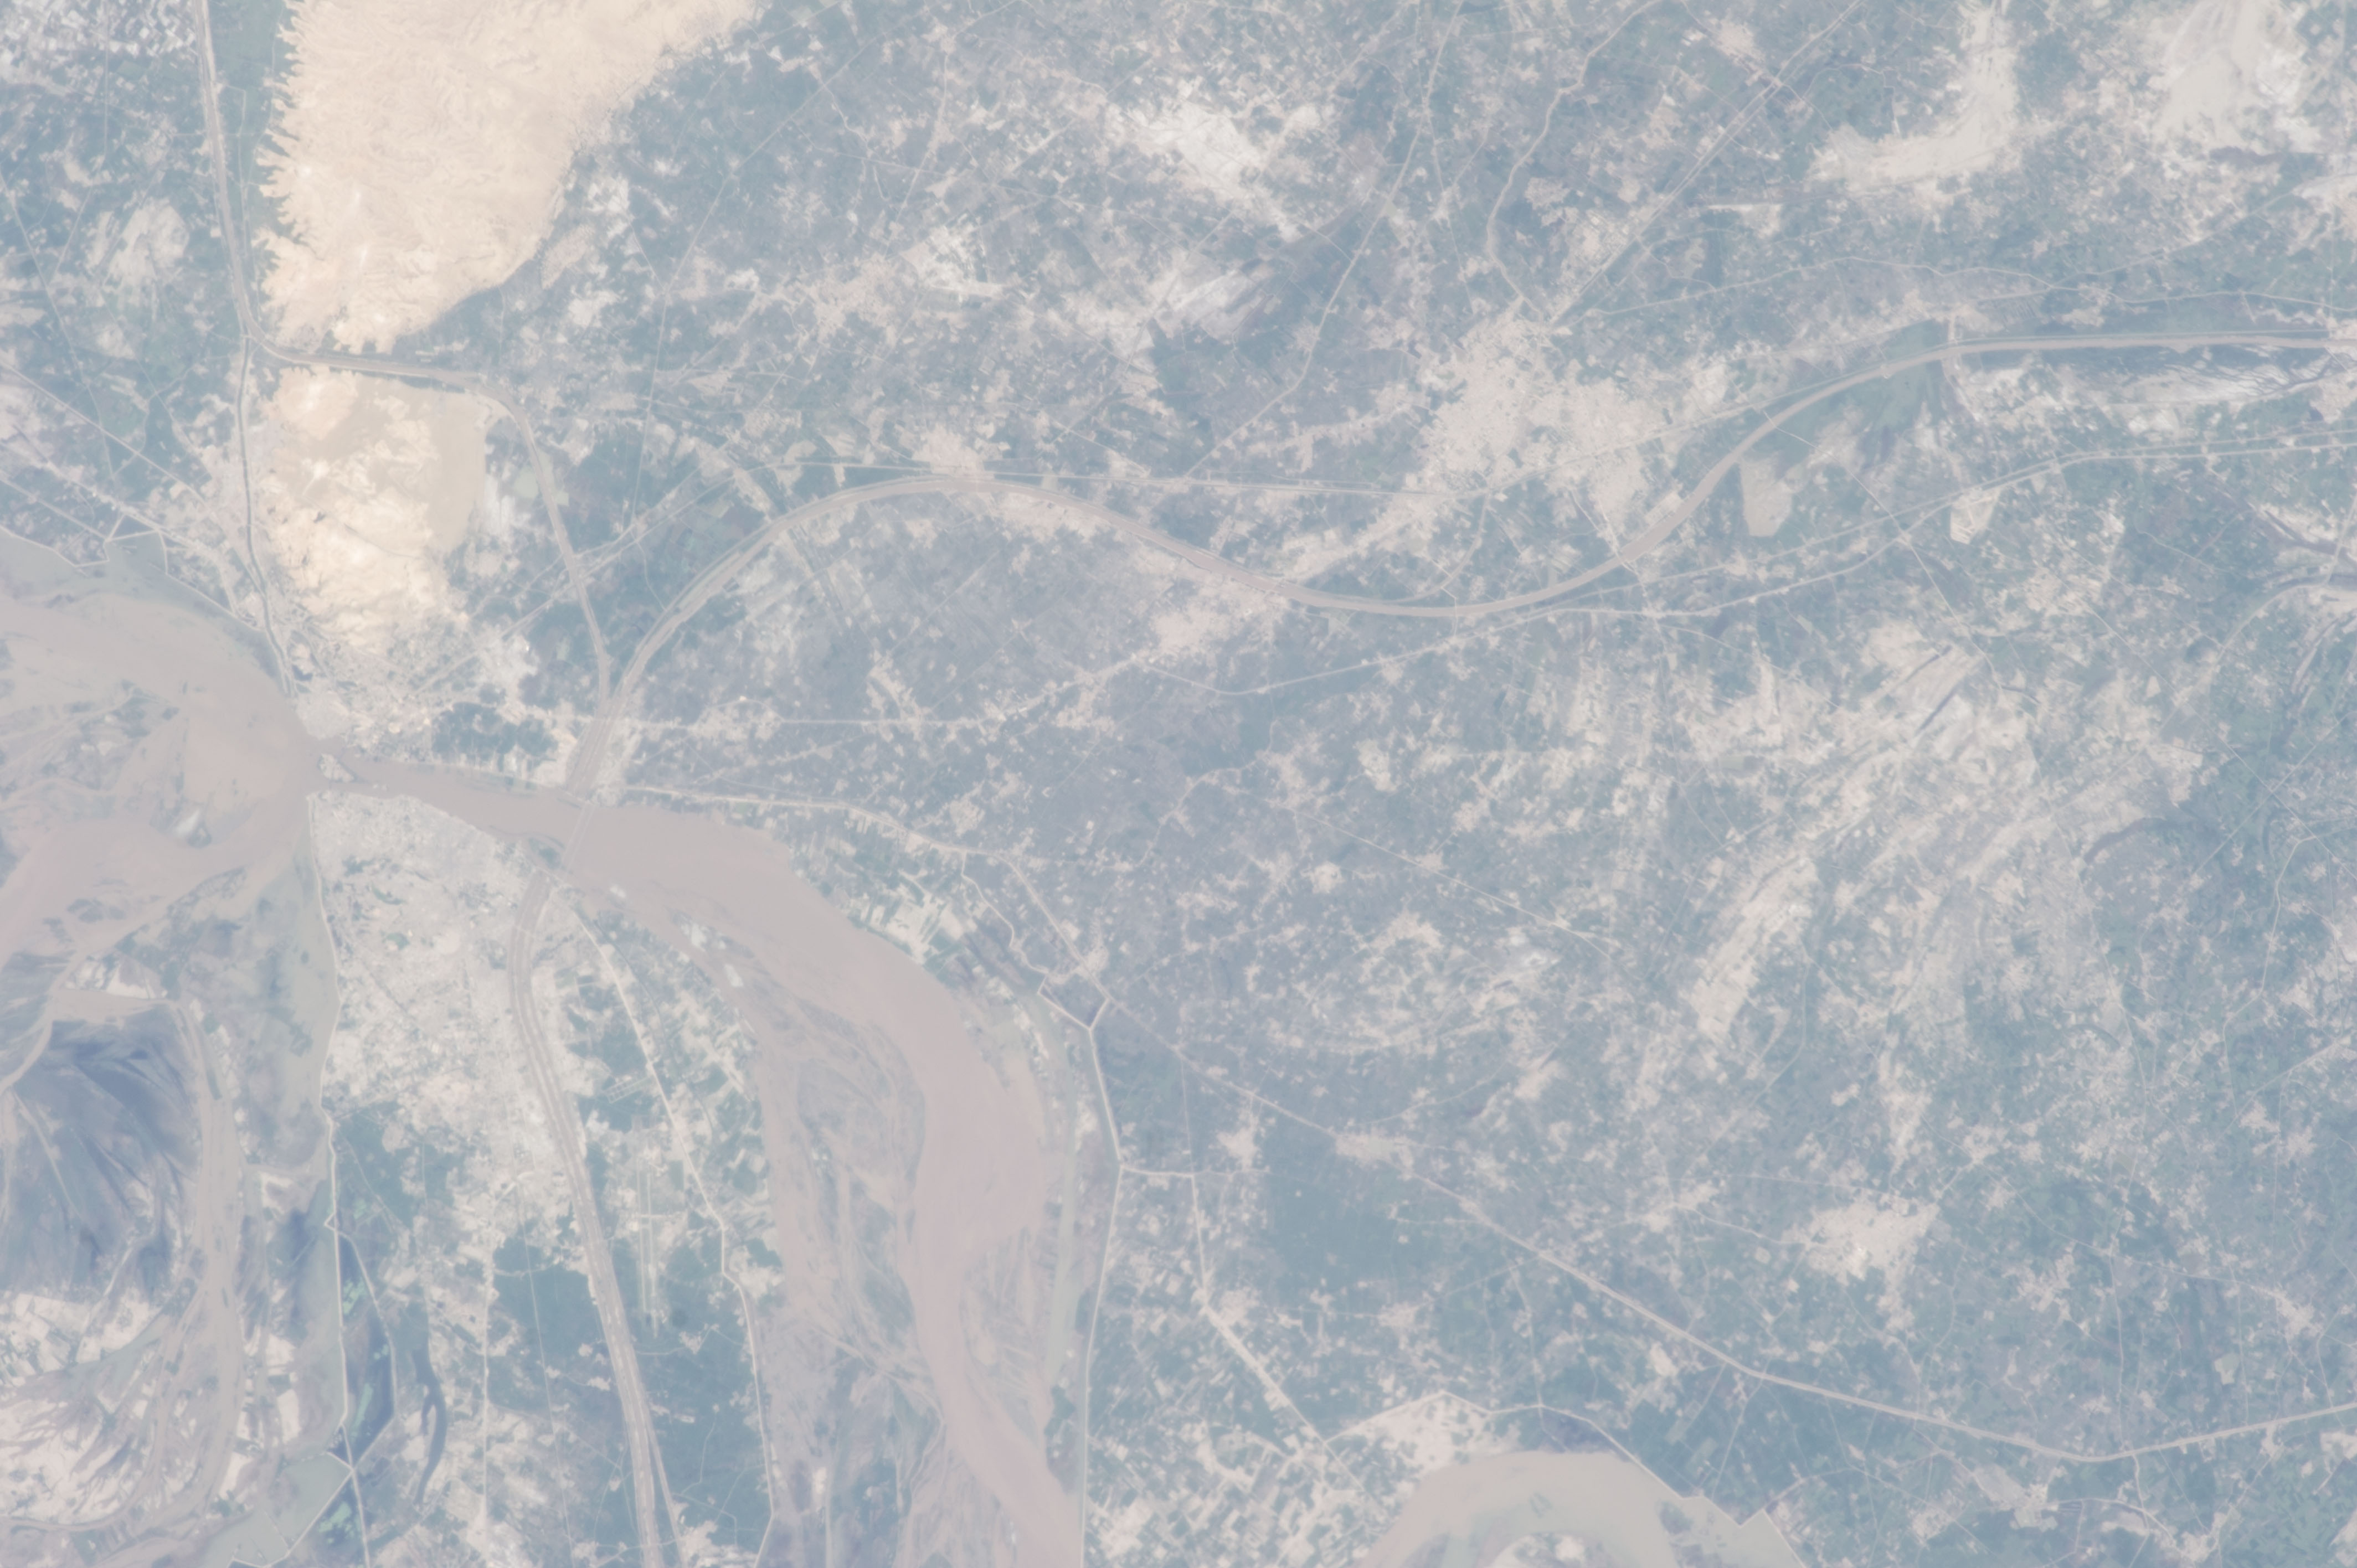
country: PAKISTAN
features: INDUS R., SUKKUR, PIRJO GOTH
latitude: 27.6
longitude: 68.7
